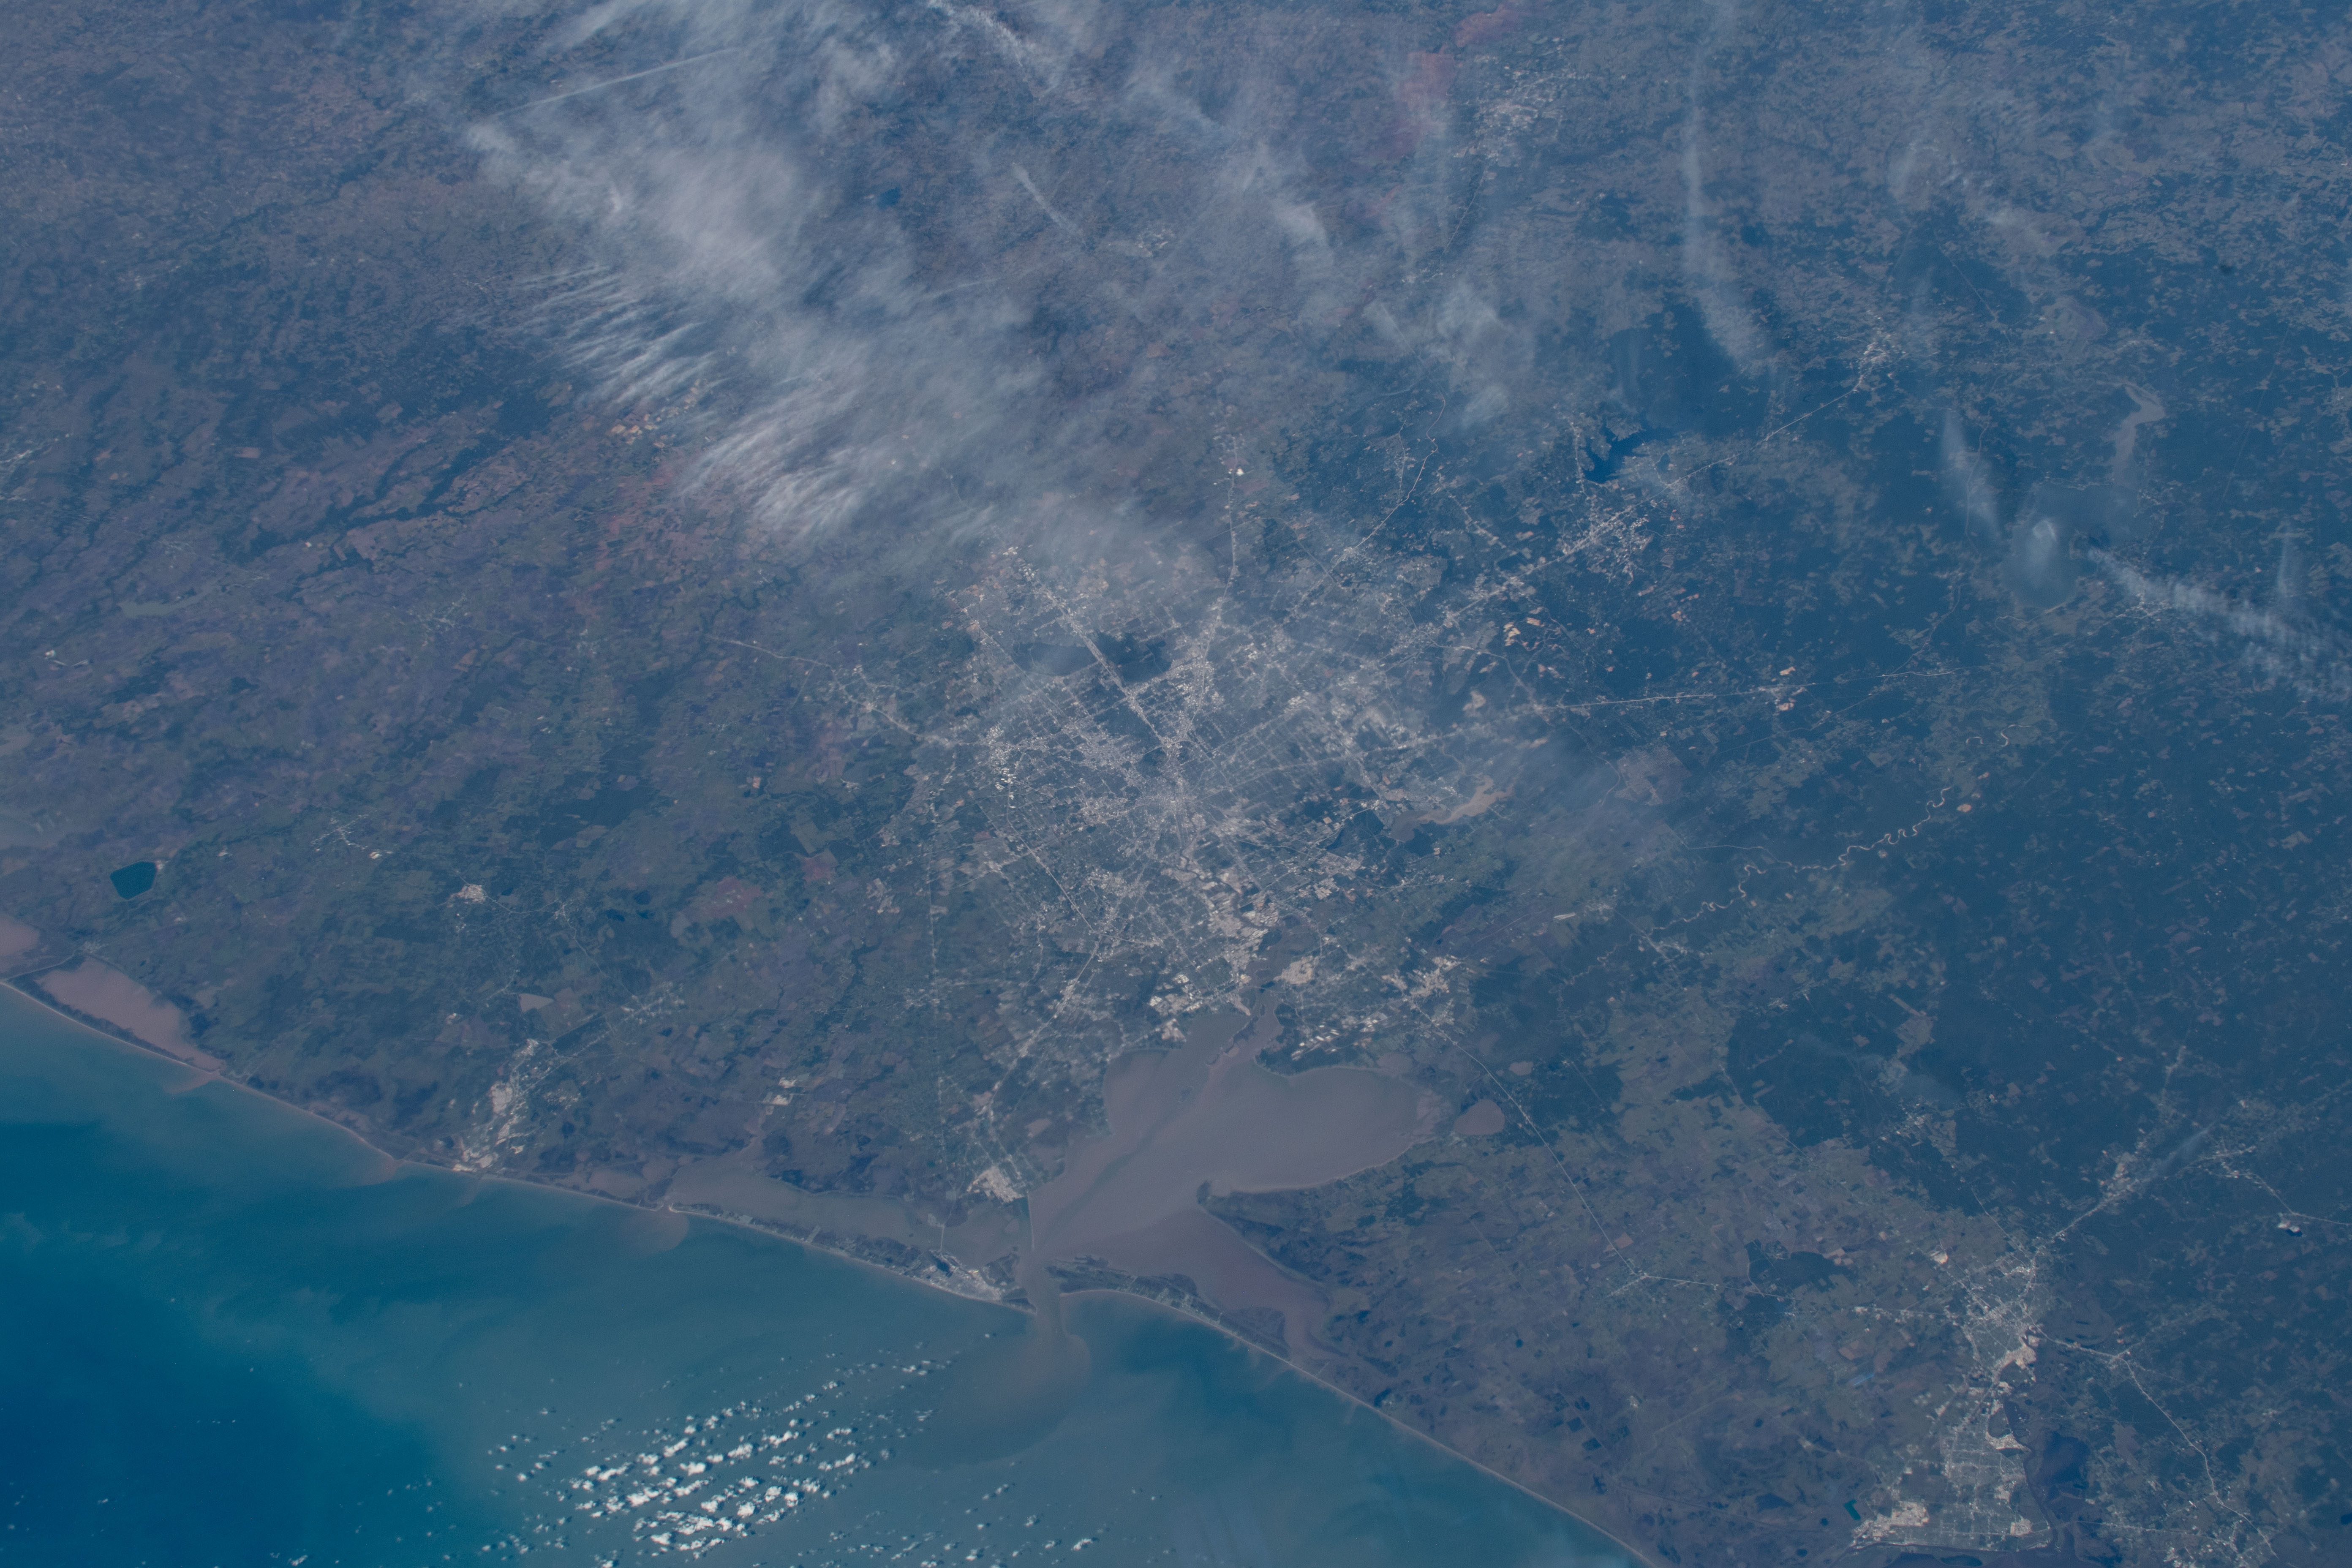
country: USA-TEXAS
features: HOUSTON, GALVESTON BAY, GALVESTON ISLAND
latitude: 30.0
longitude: -95.5
